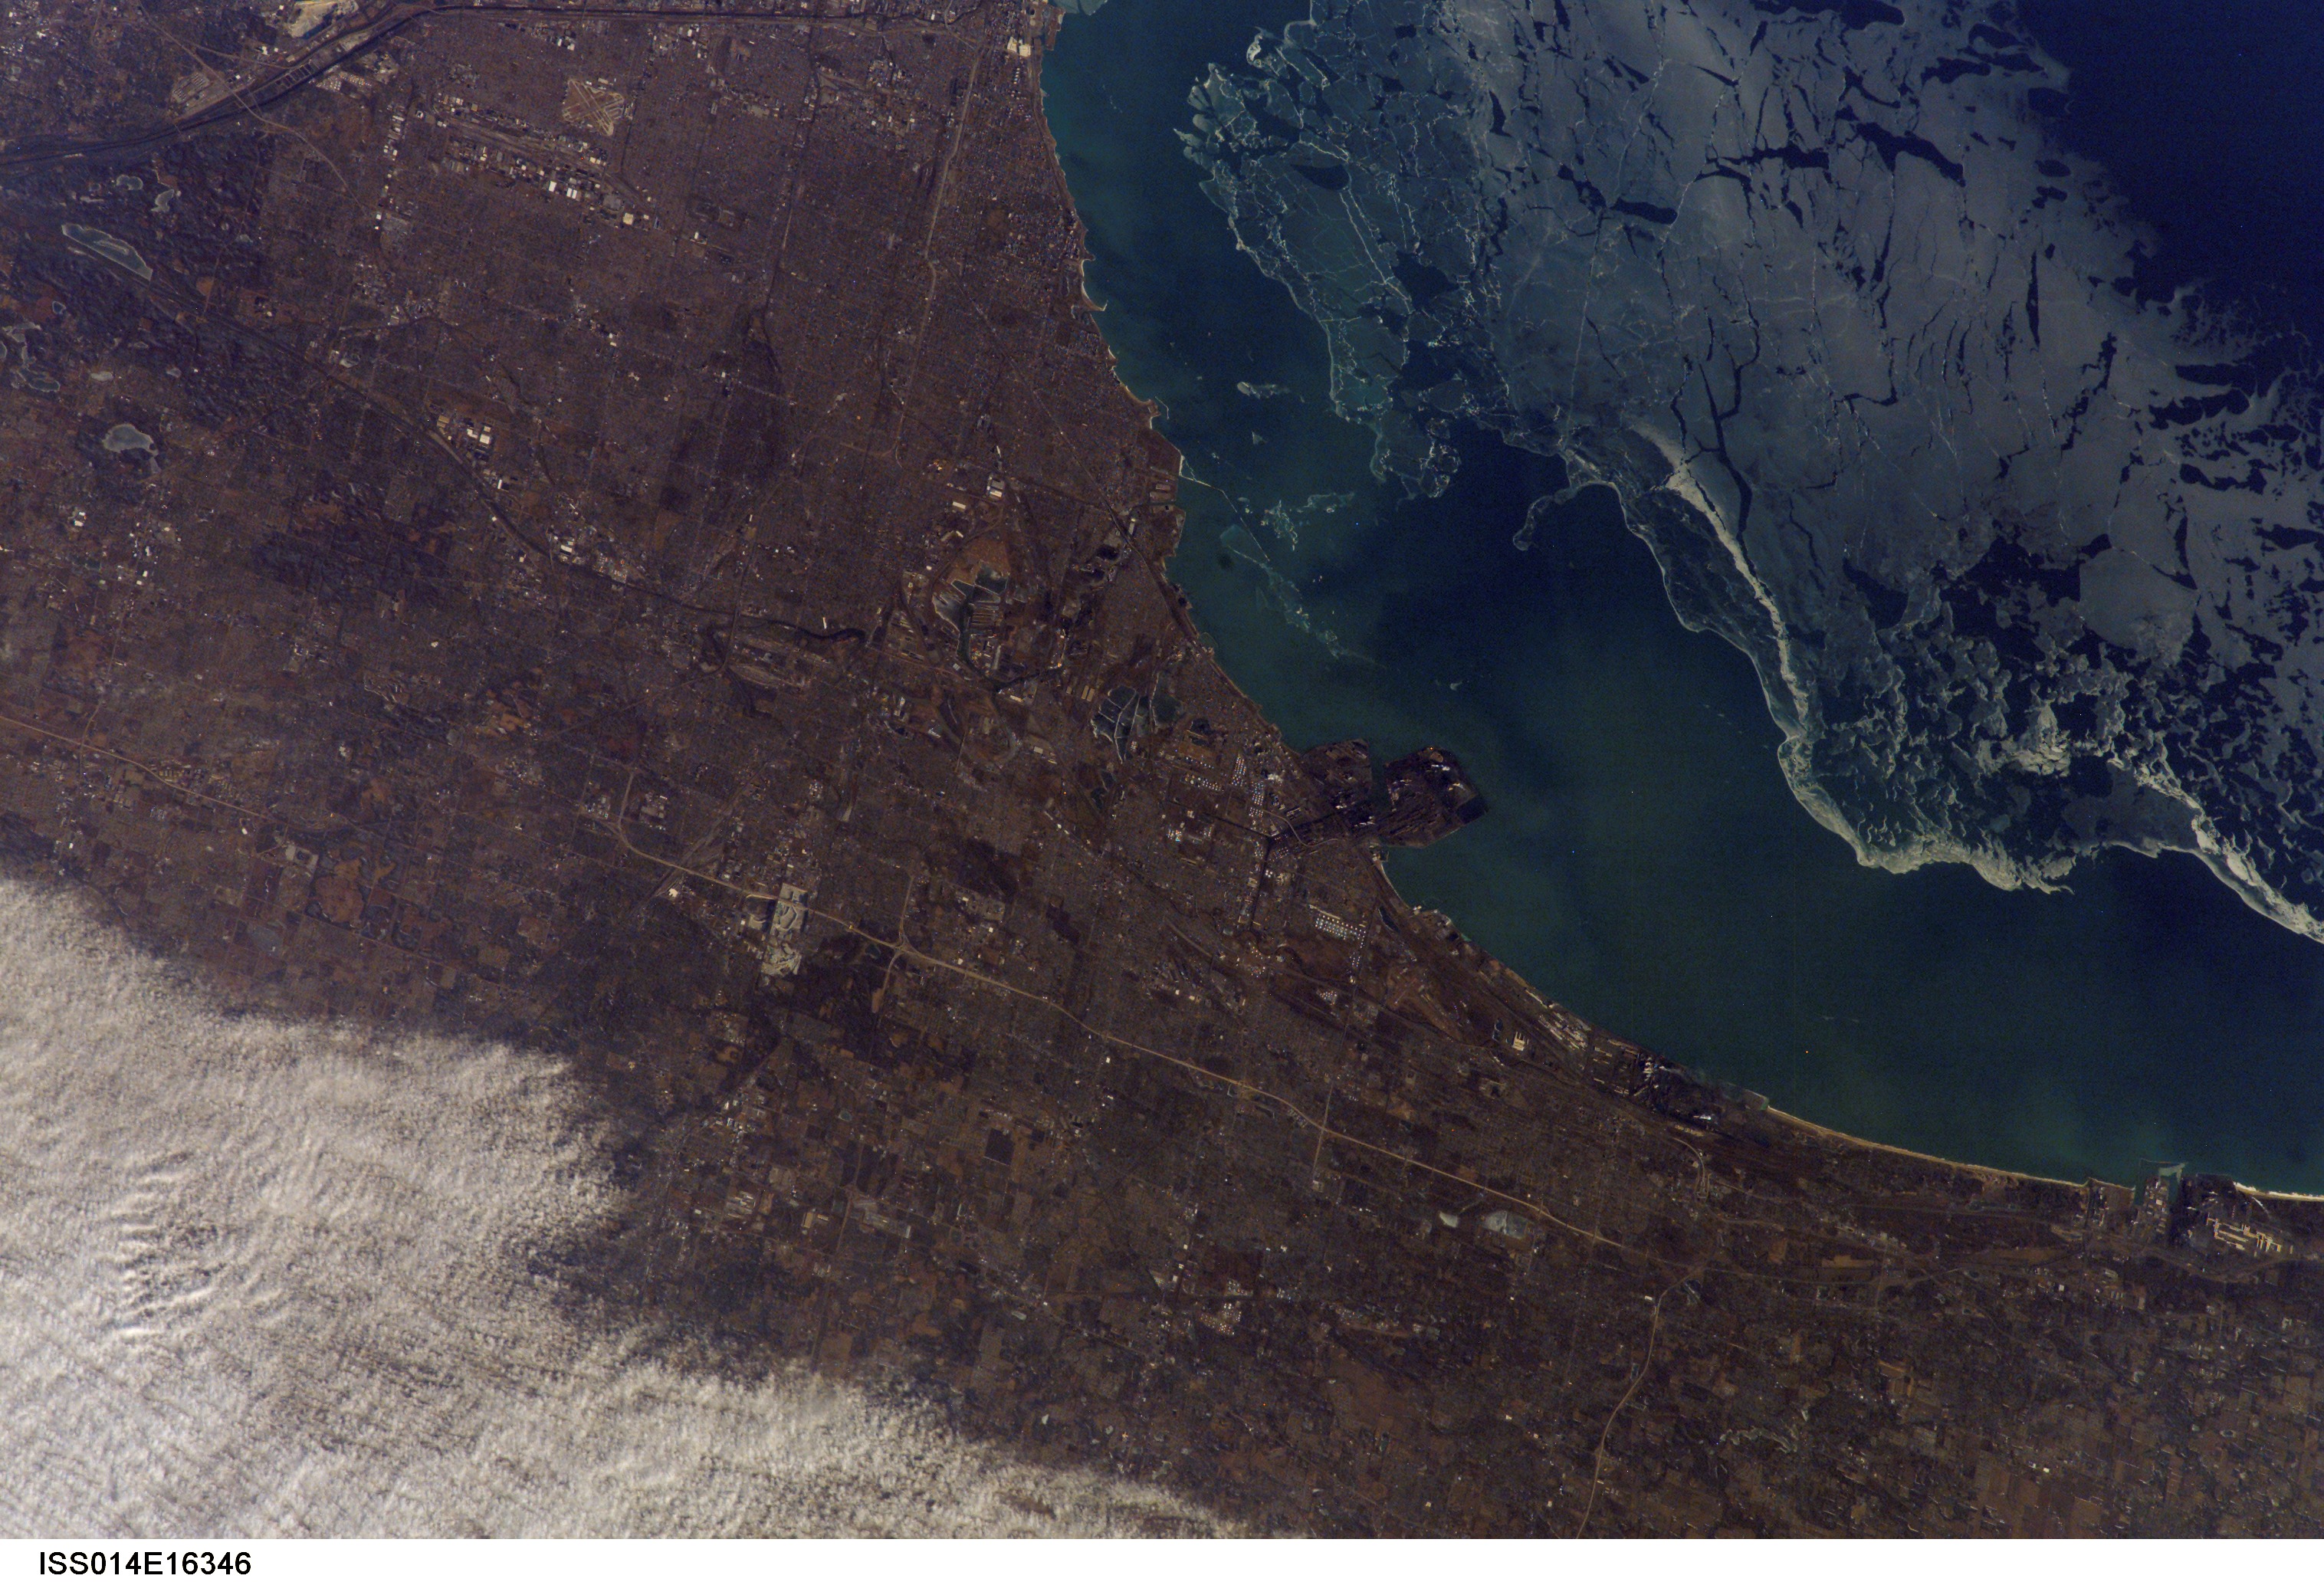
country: USA-INDIANA
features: SE. CHICAGO, L. MICHIGAN, ICE
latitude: 41.5
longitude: -87.5
